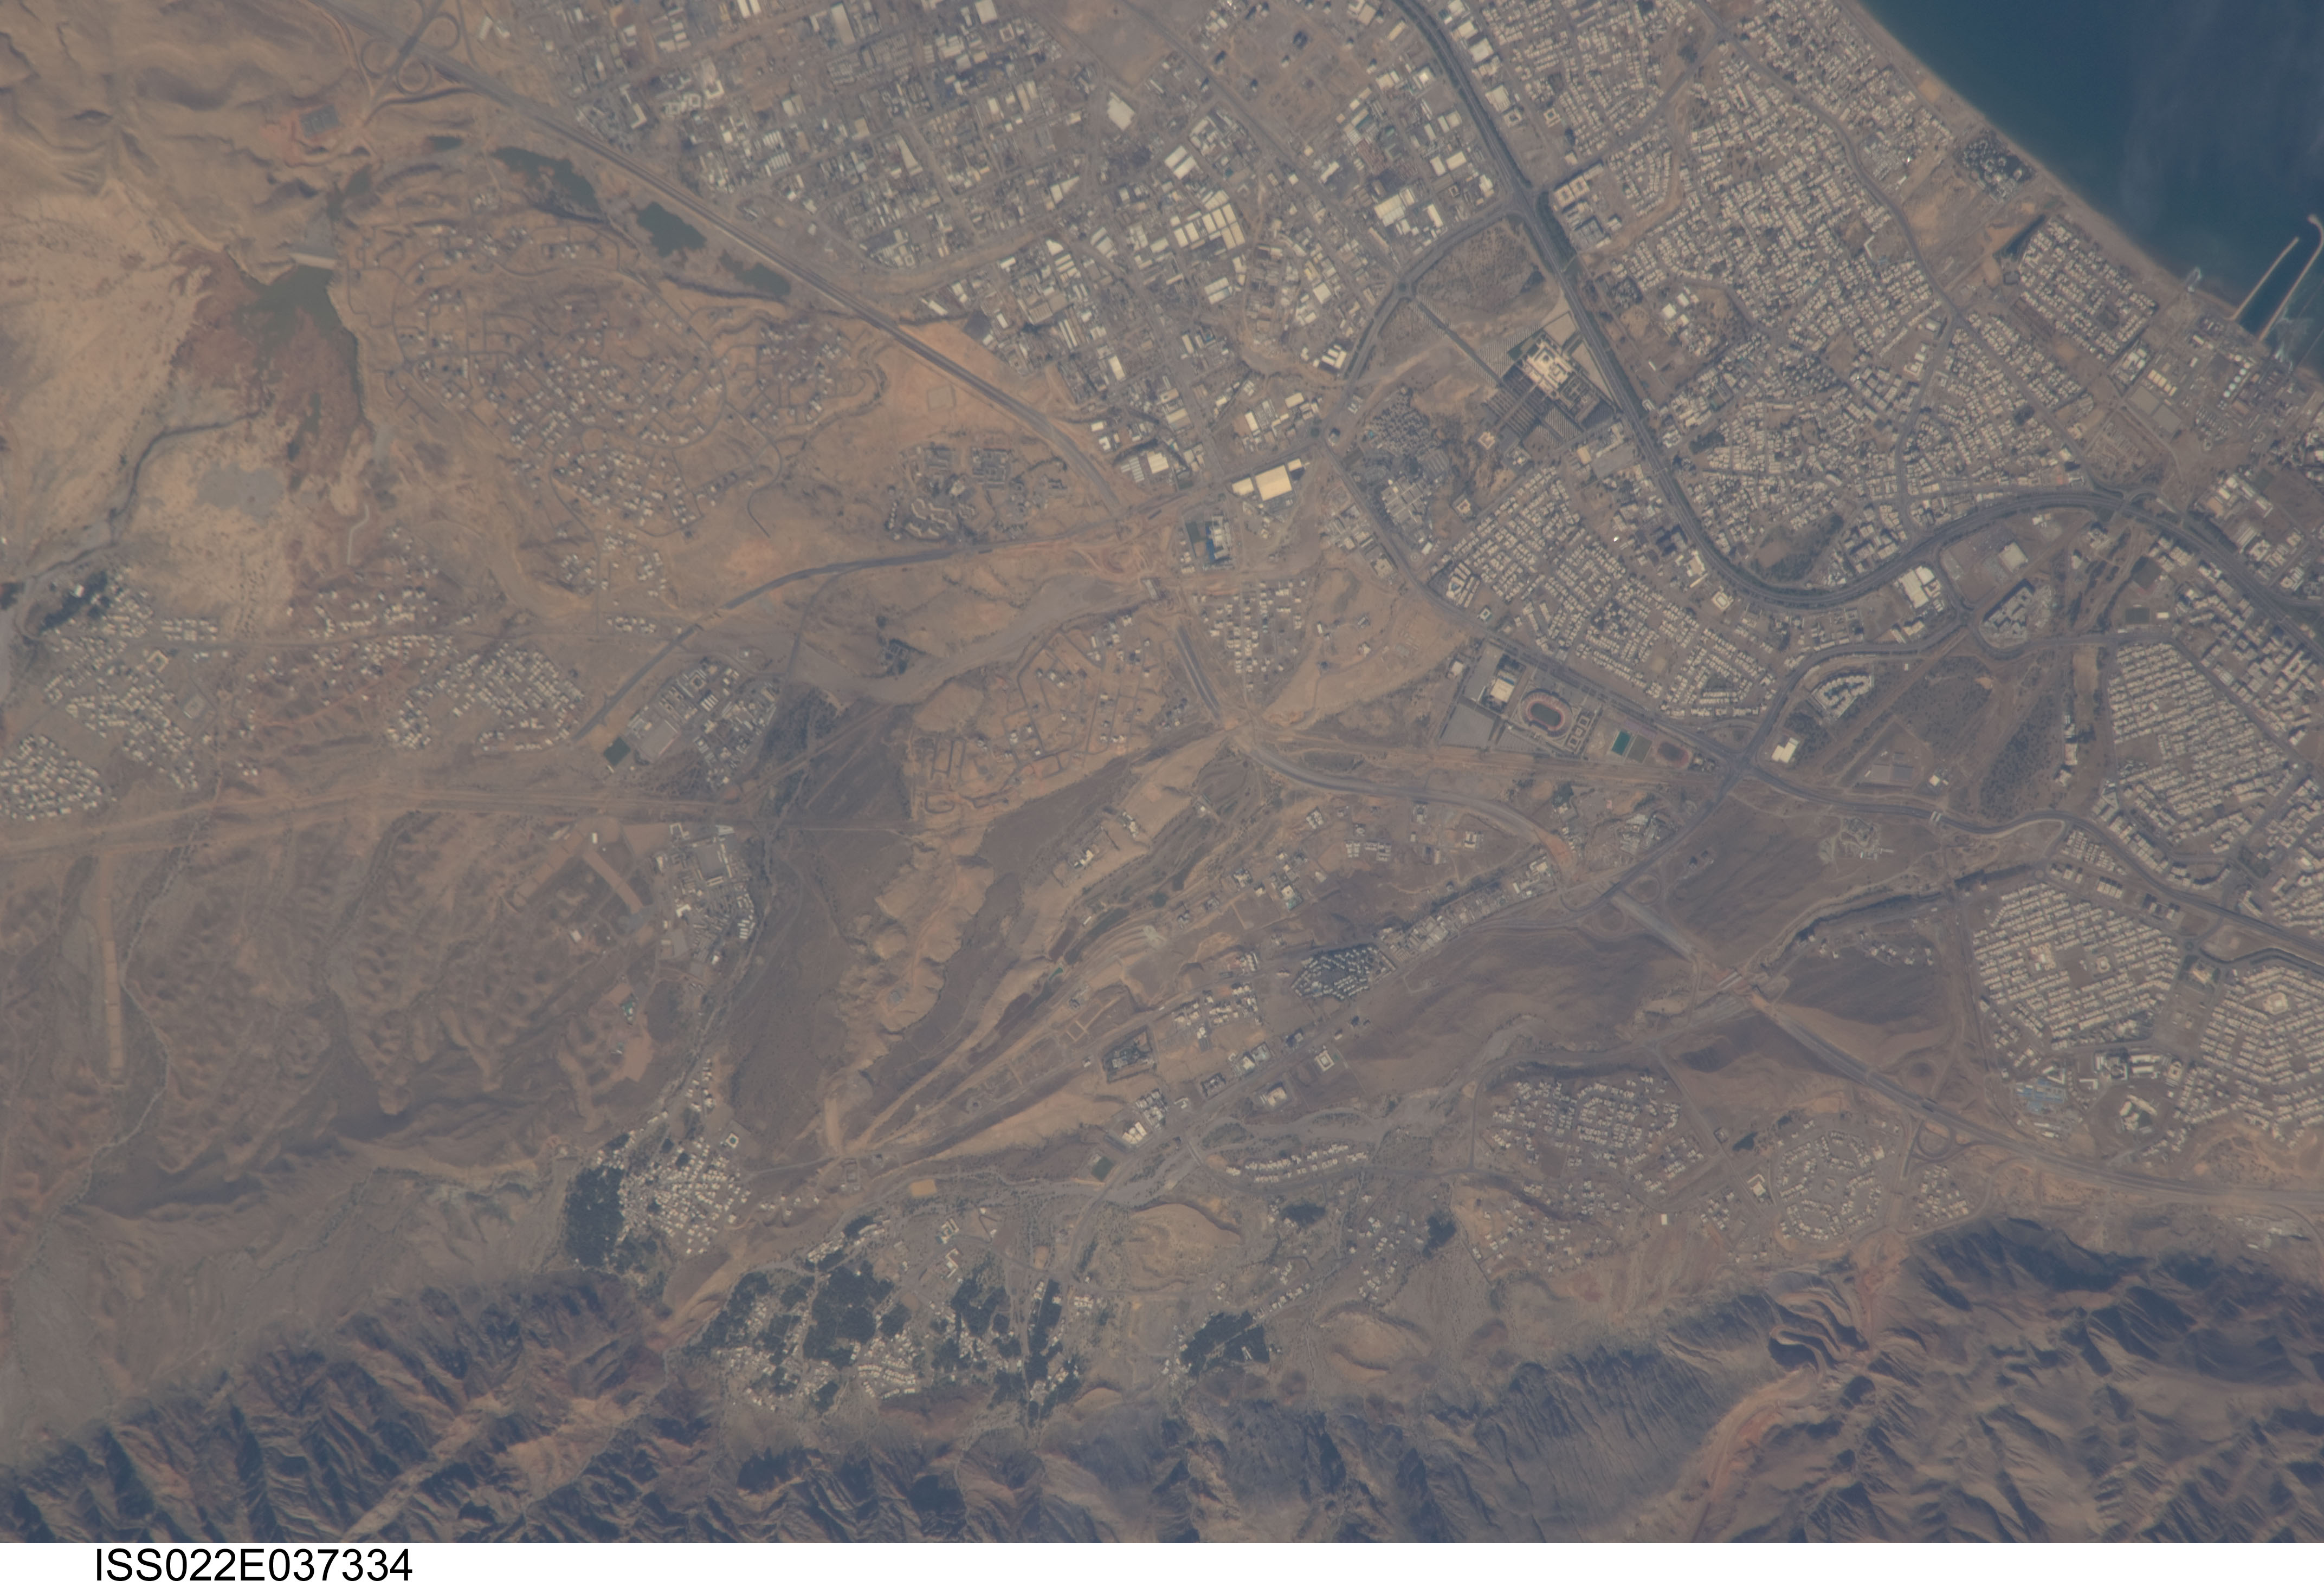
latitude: 23.6
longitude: 58.4
